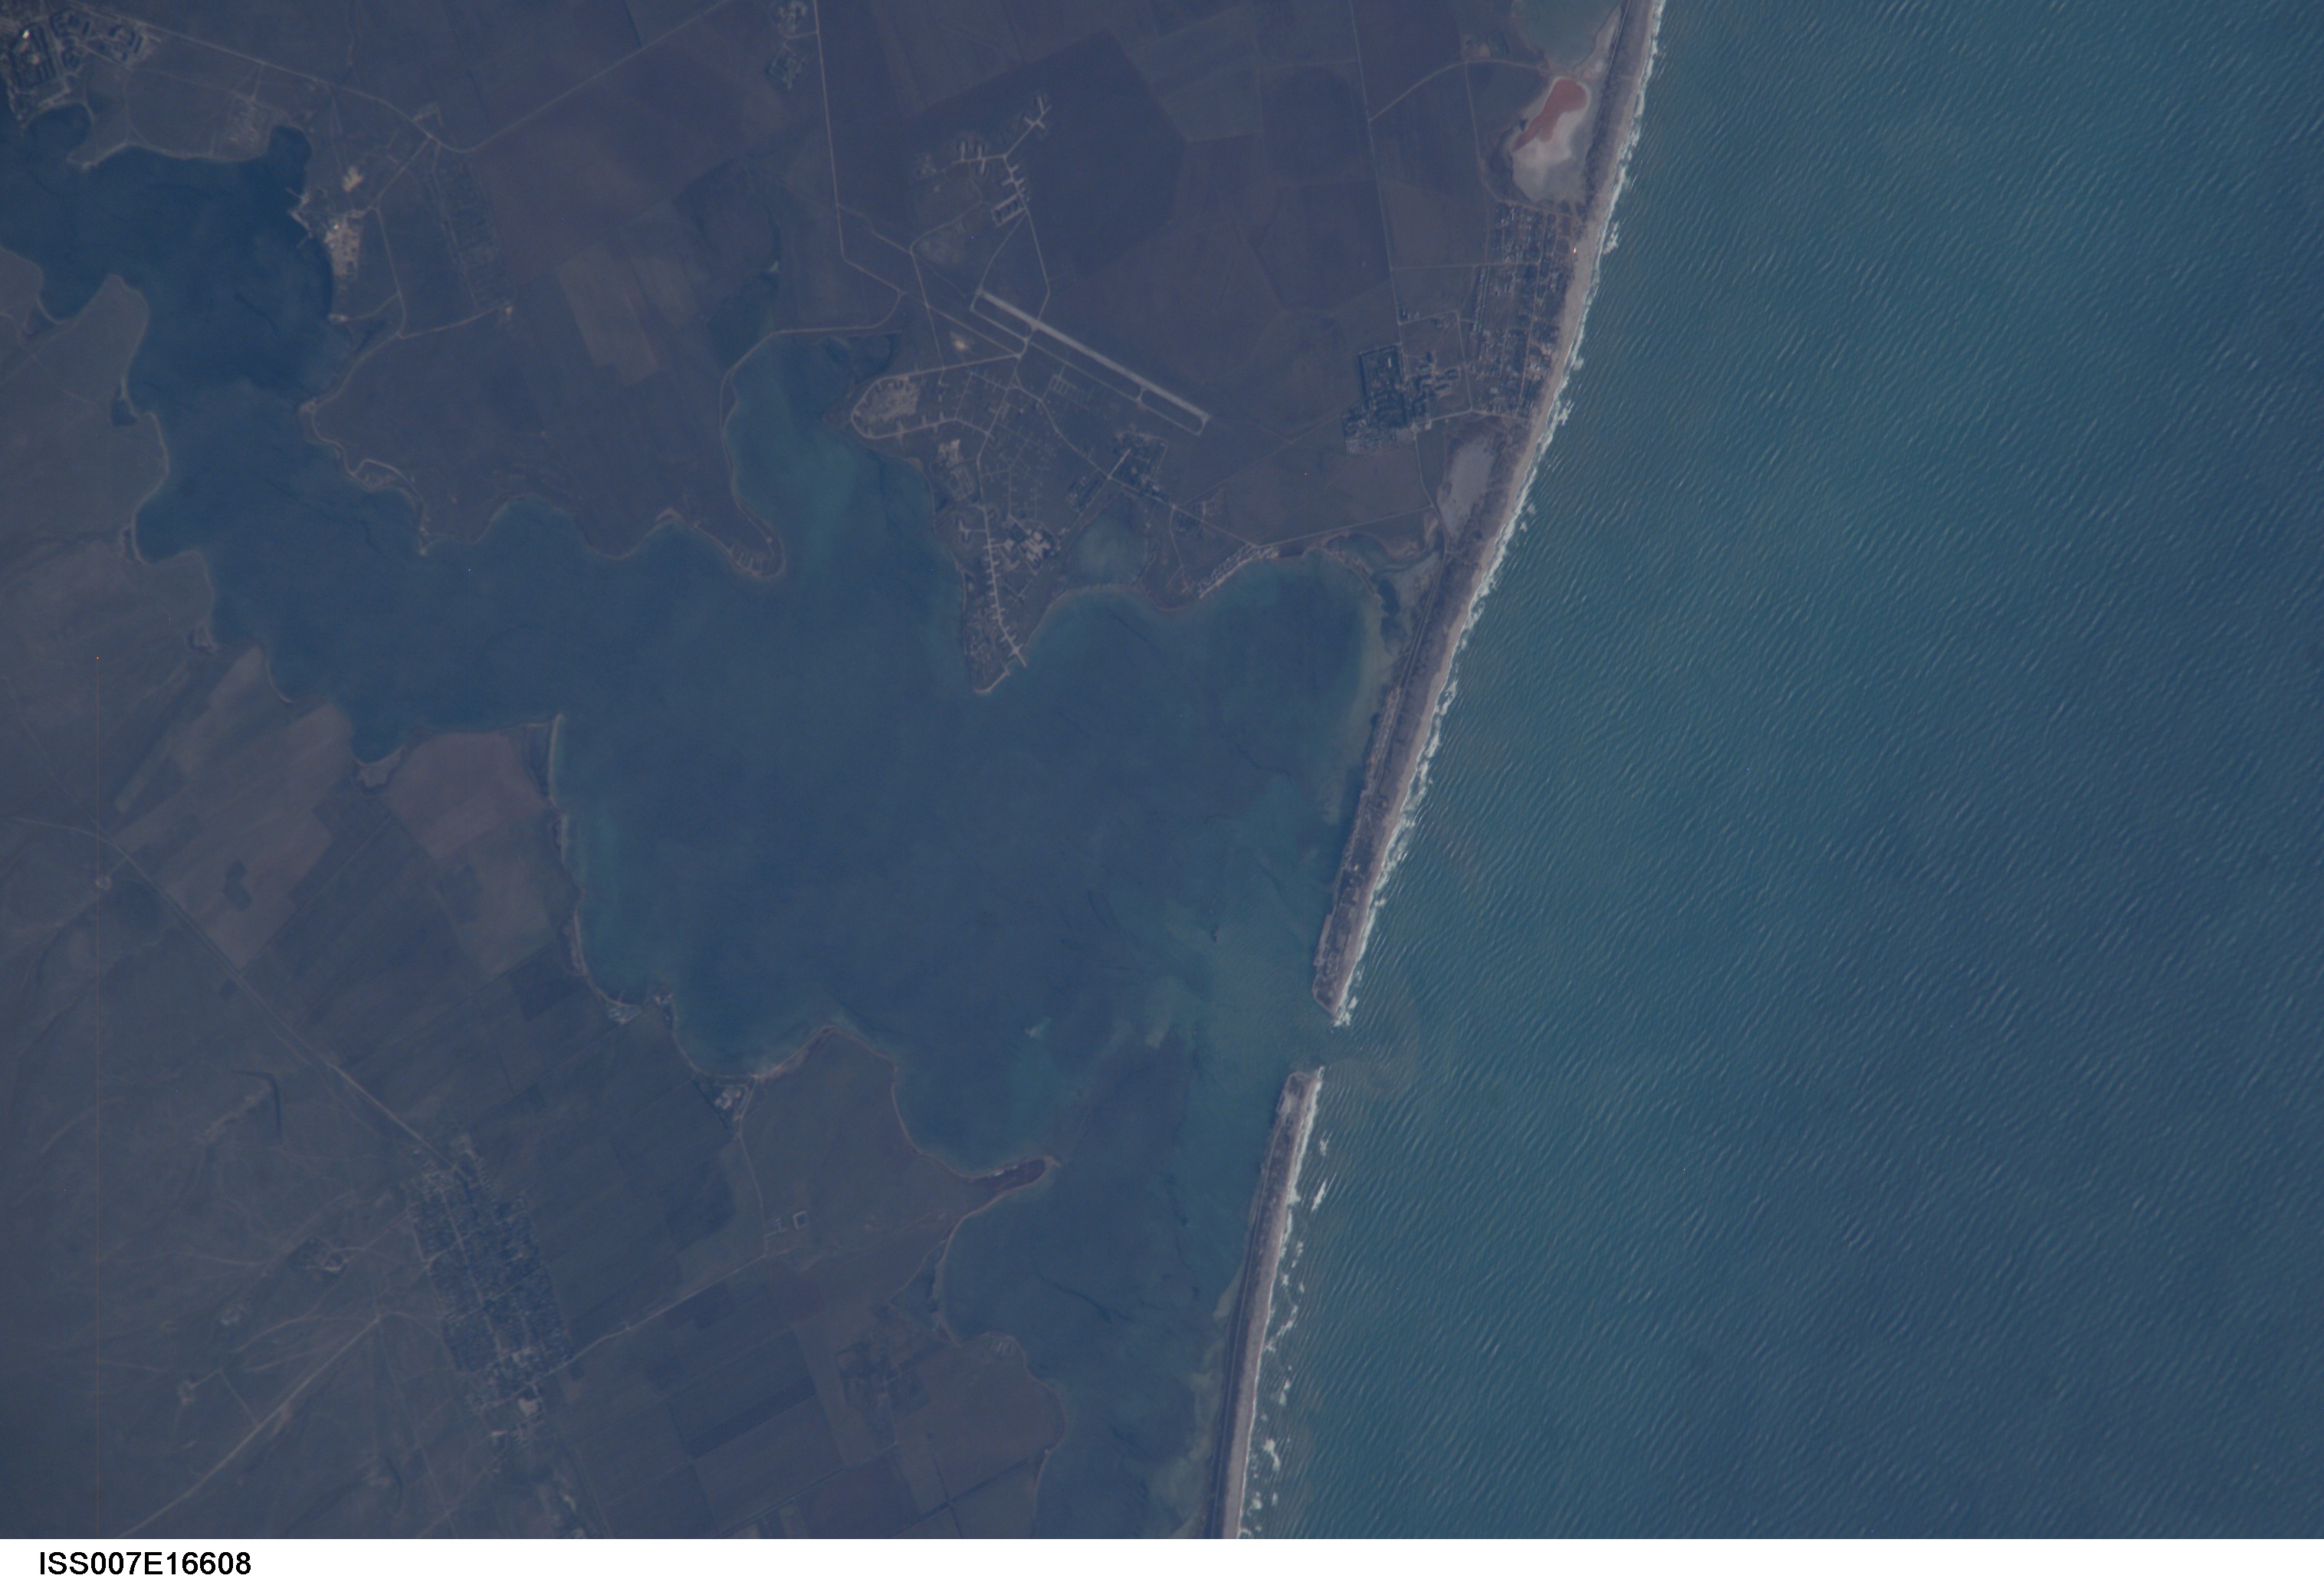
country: UKRAINE
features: LAKE DONUZLAV, CRIMEA PENINSULA
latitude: 45.3
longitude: 32.8
